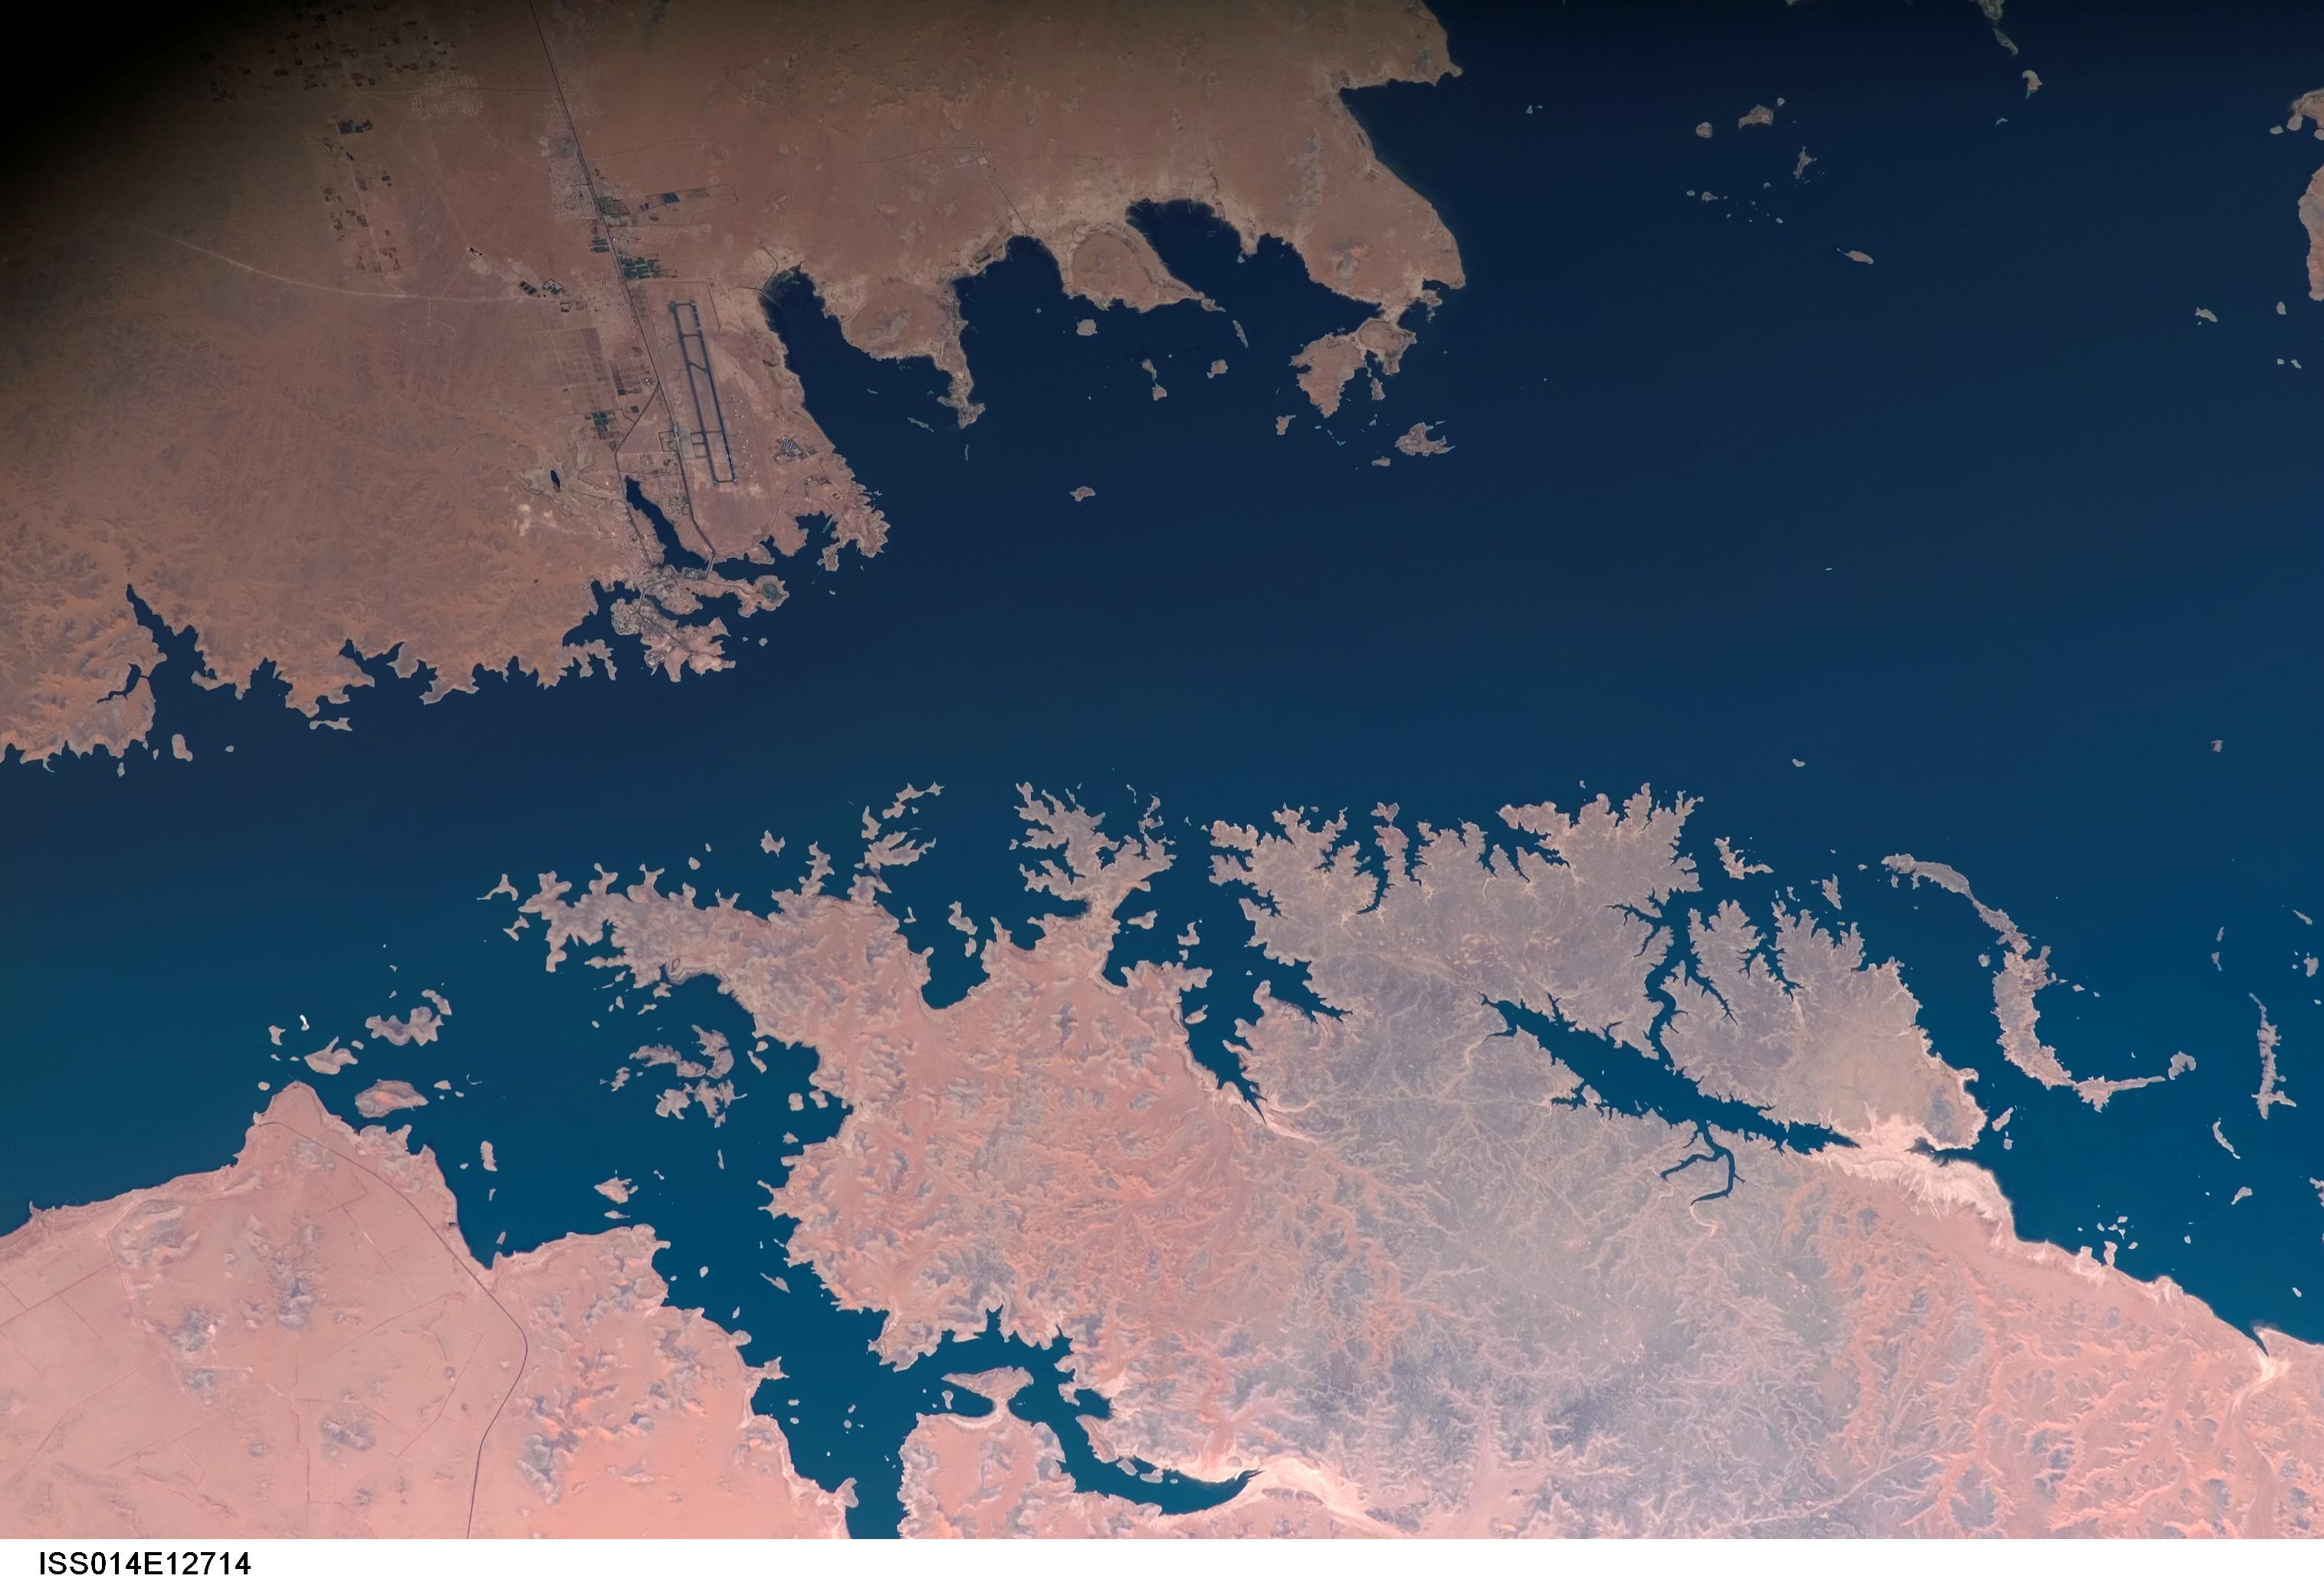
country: EGYPT
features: LAKE NASSER, AIRSTRIP,, ROAD
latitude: 22.3
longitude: 31.7
